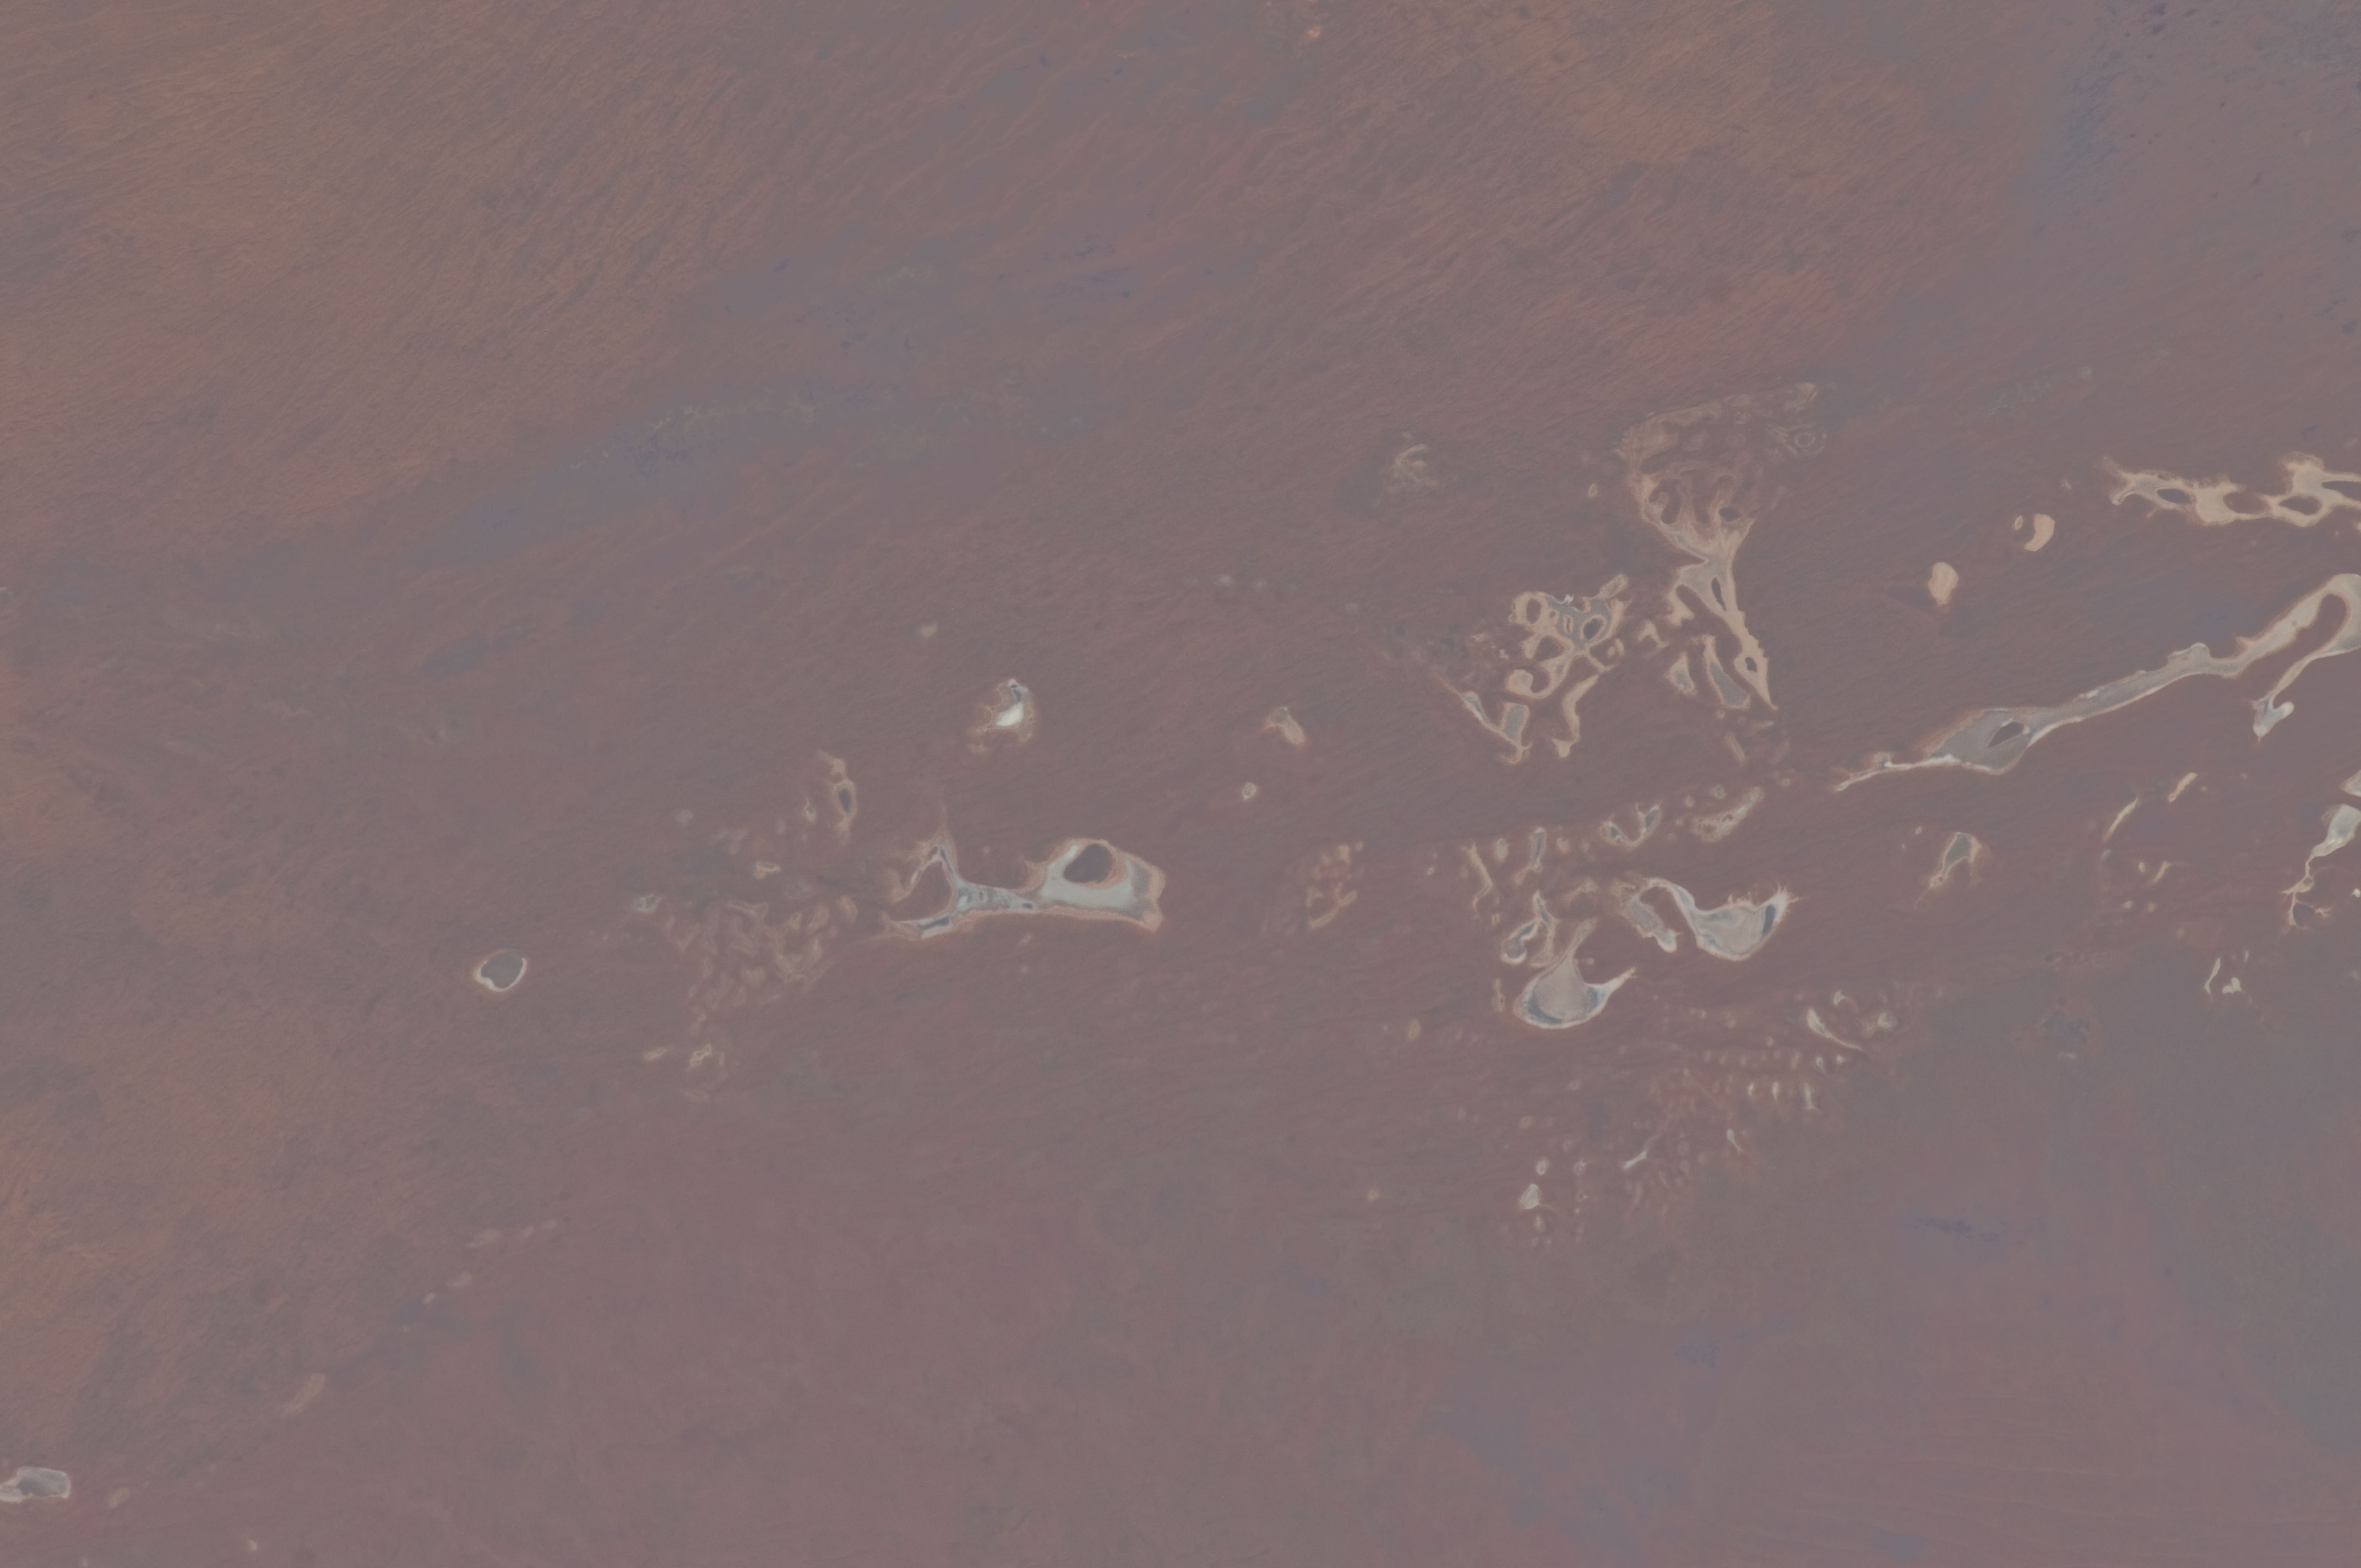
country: AUSTRALIA-NT
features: NORTHERN TERRITORY, DRY LAKE BED
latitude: -24.2
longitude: 129.3
